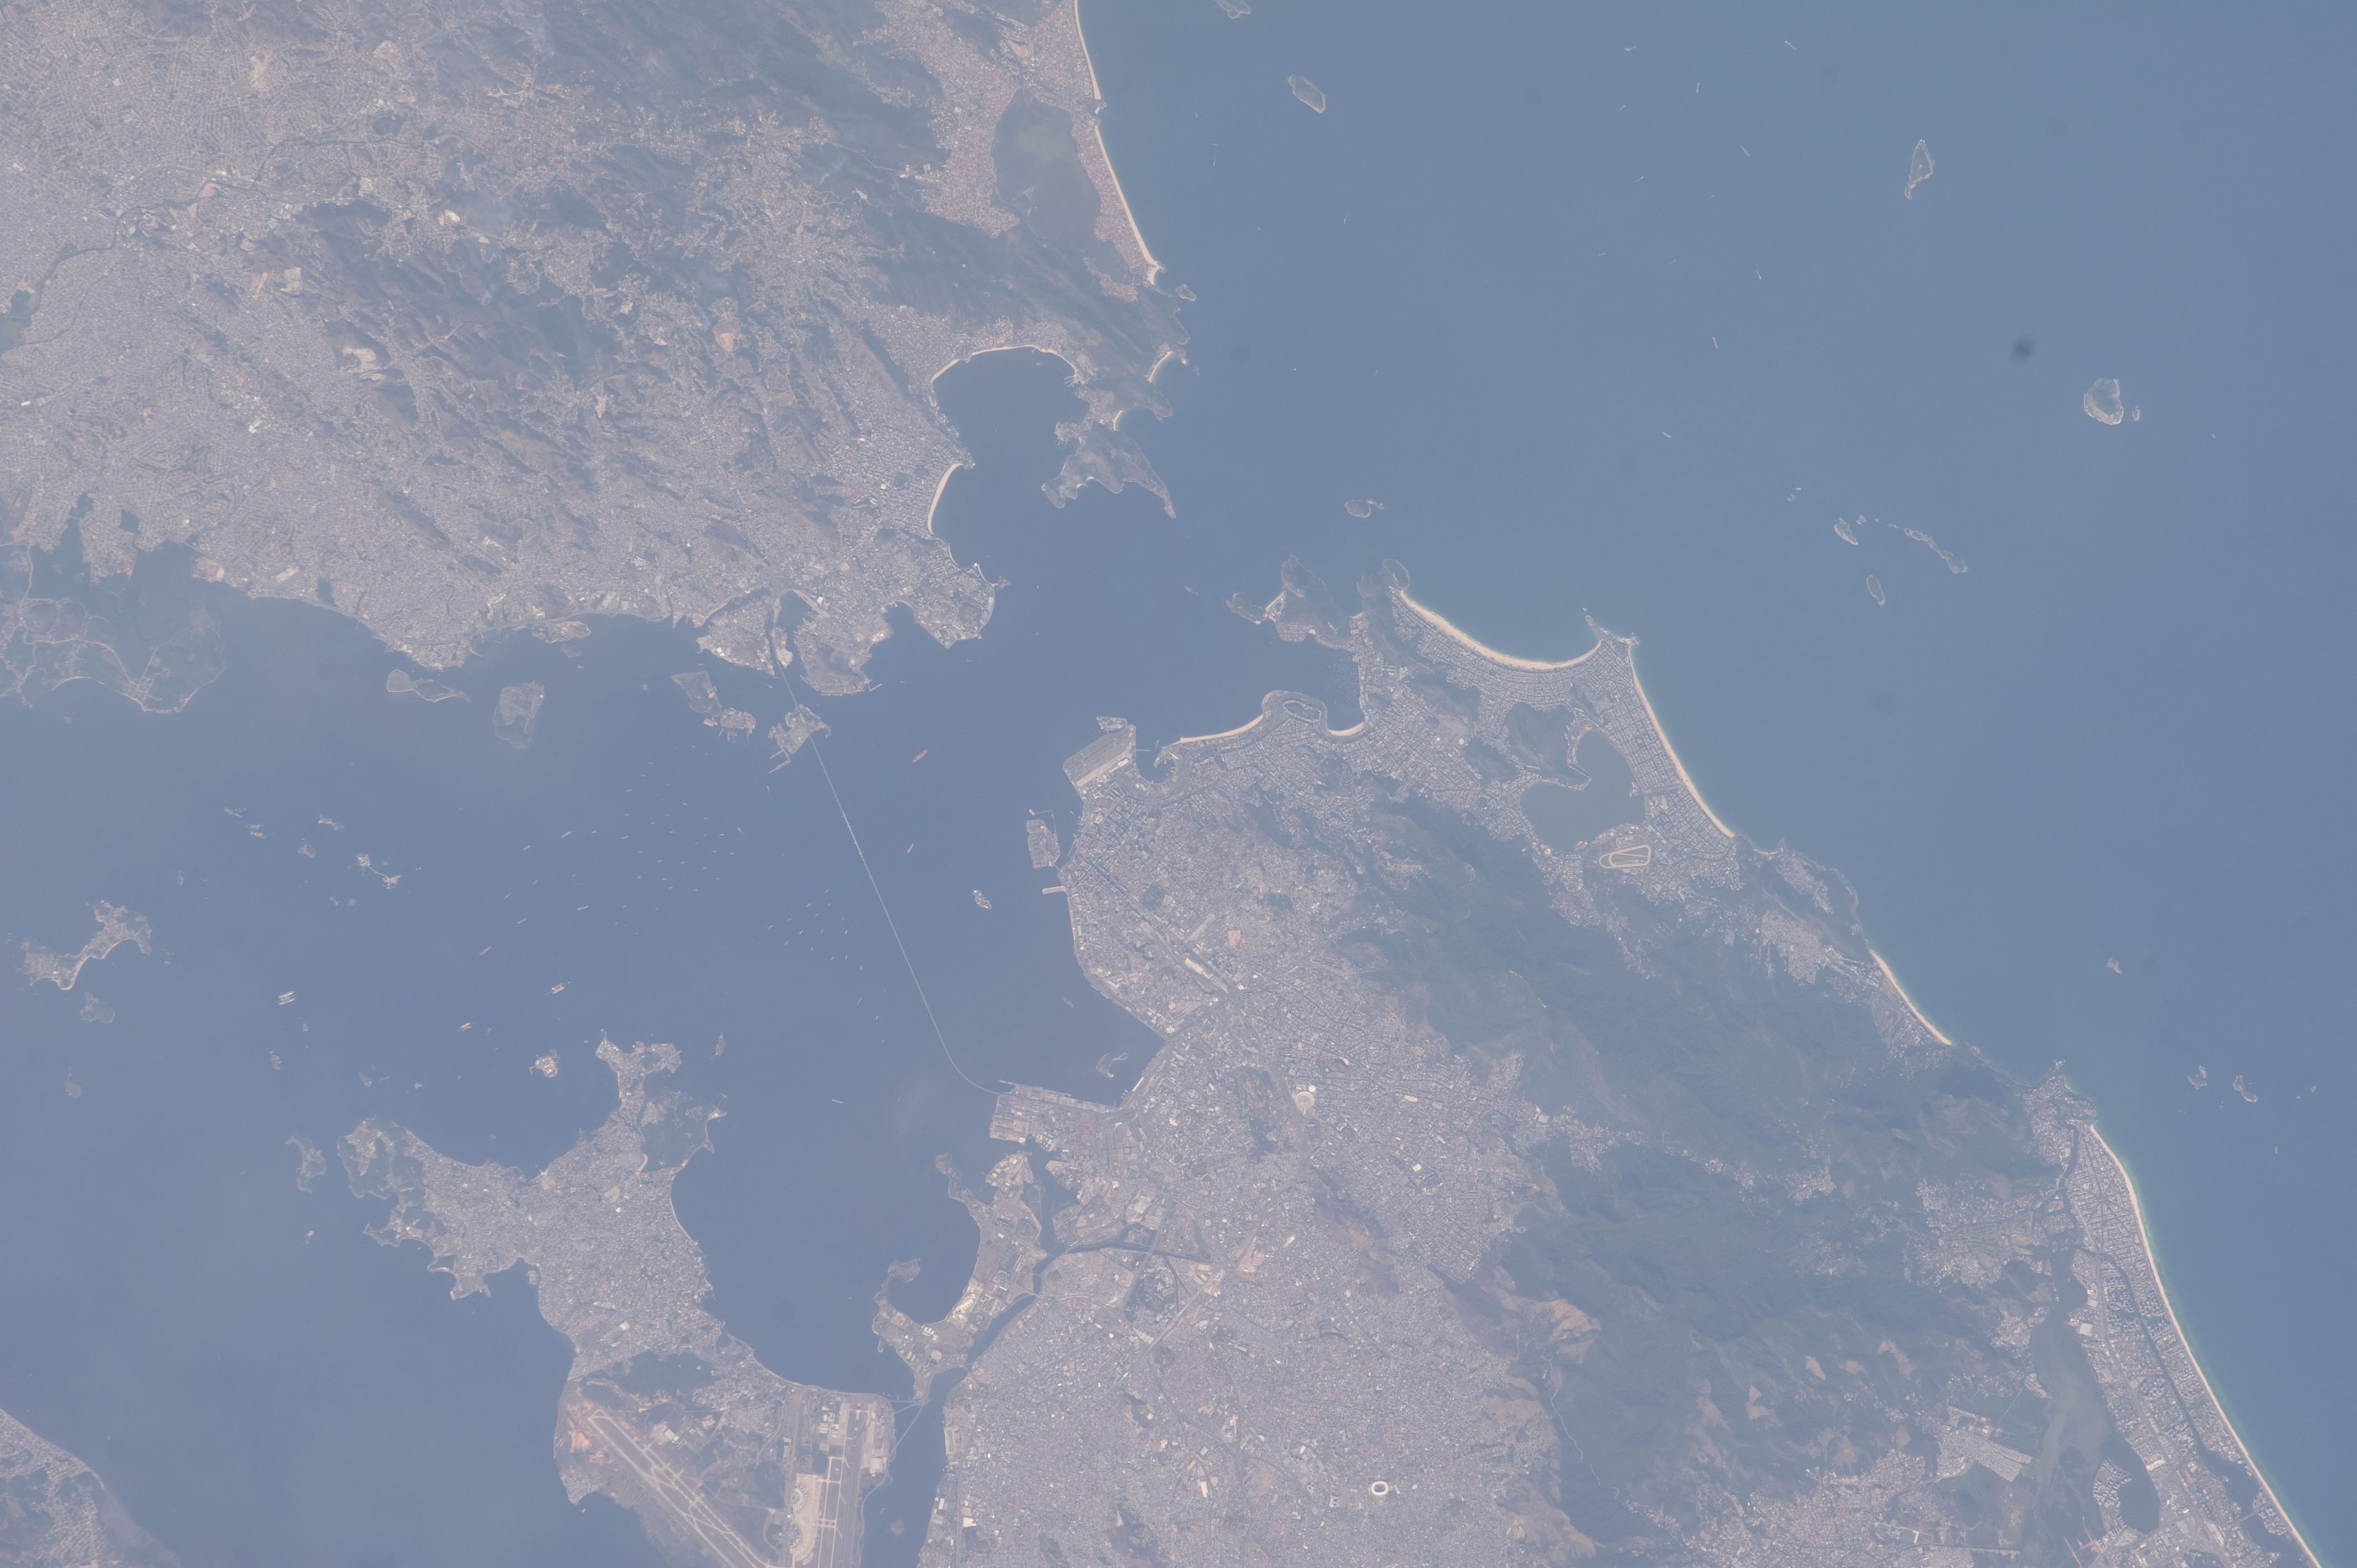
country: BRAZIL
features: S. RIO DE JANEIRO, ROADS, ATLANTIC O., GUANABARA B., SHIPS, AIRPORT
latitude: -22.9
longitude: -43.1
